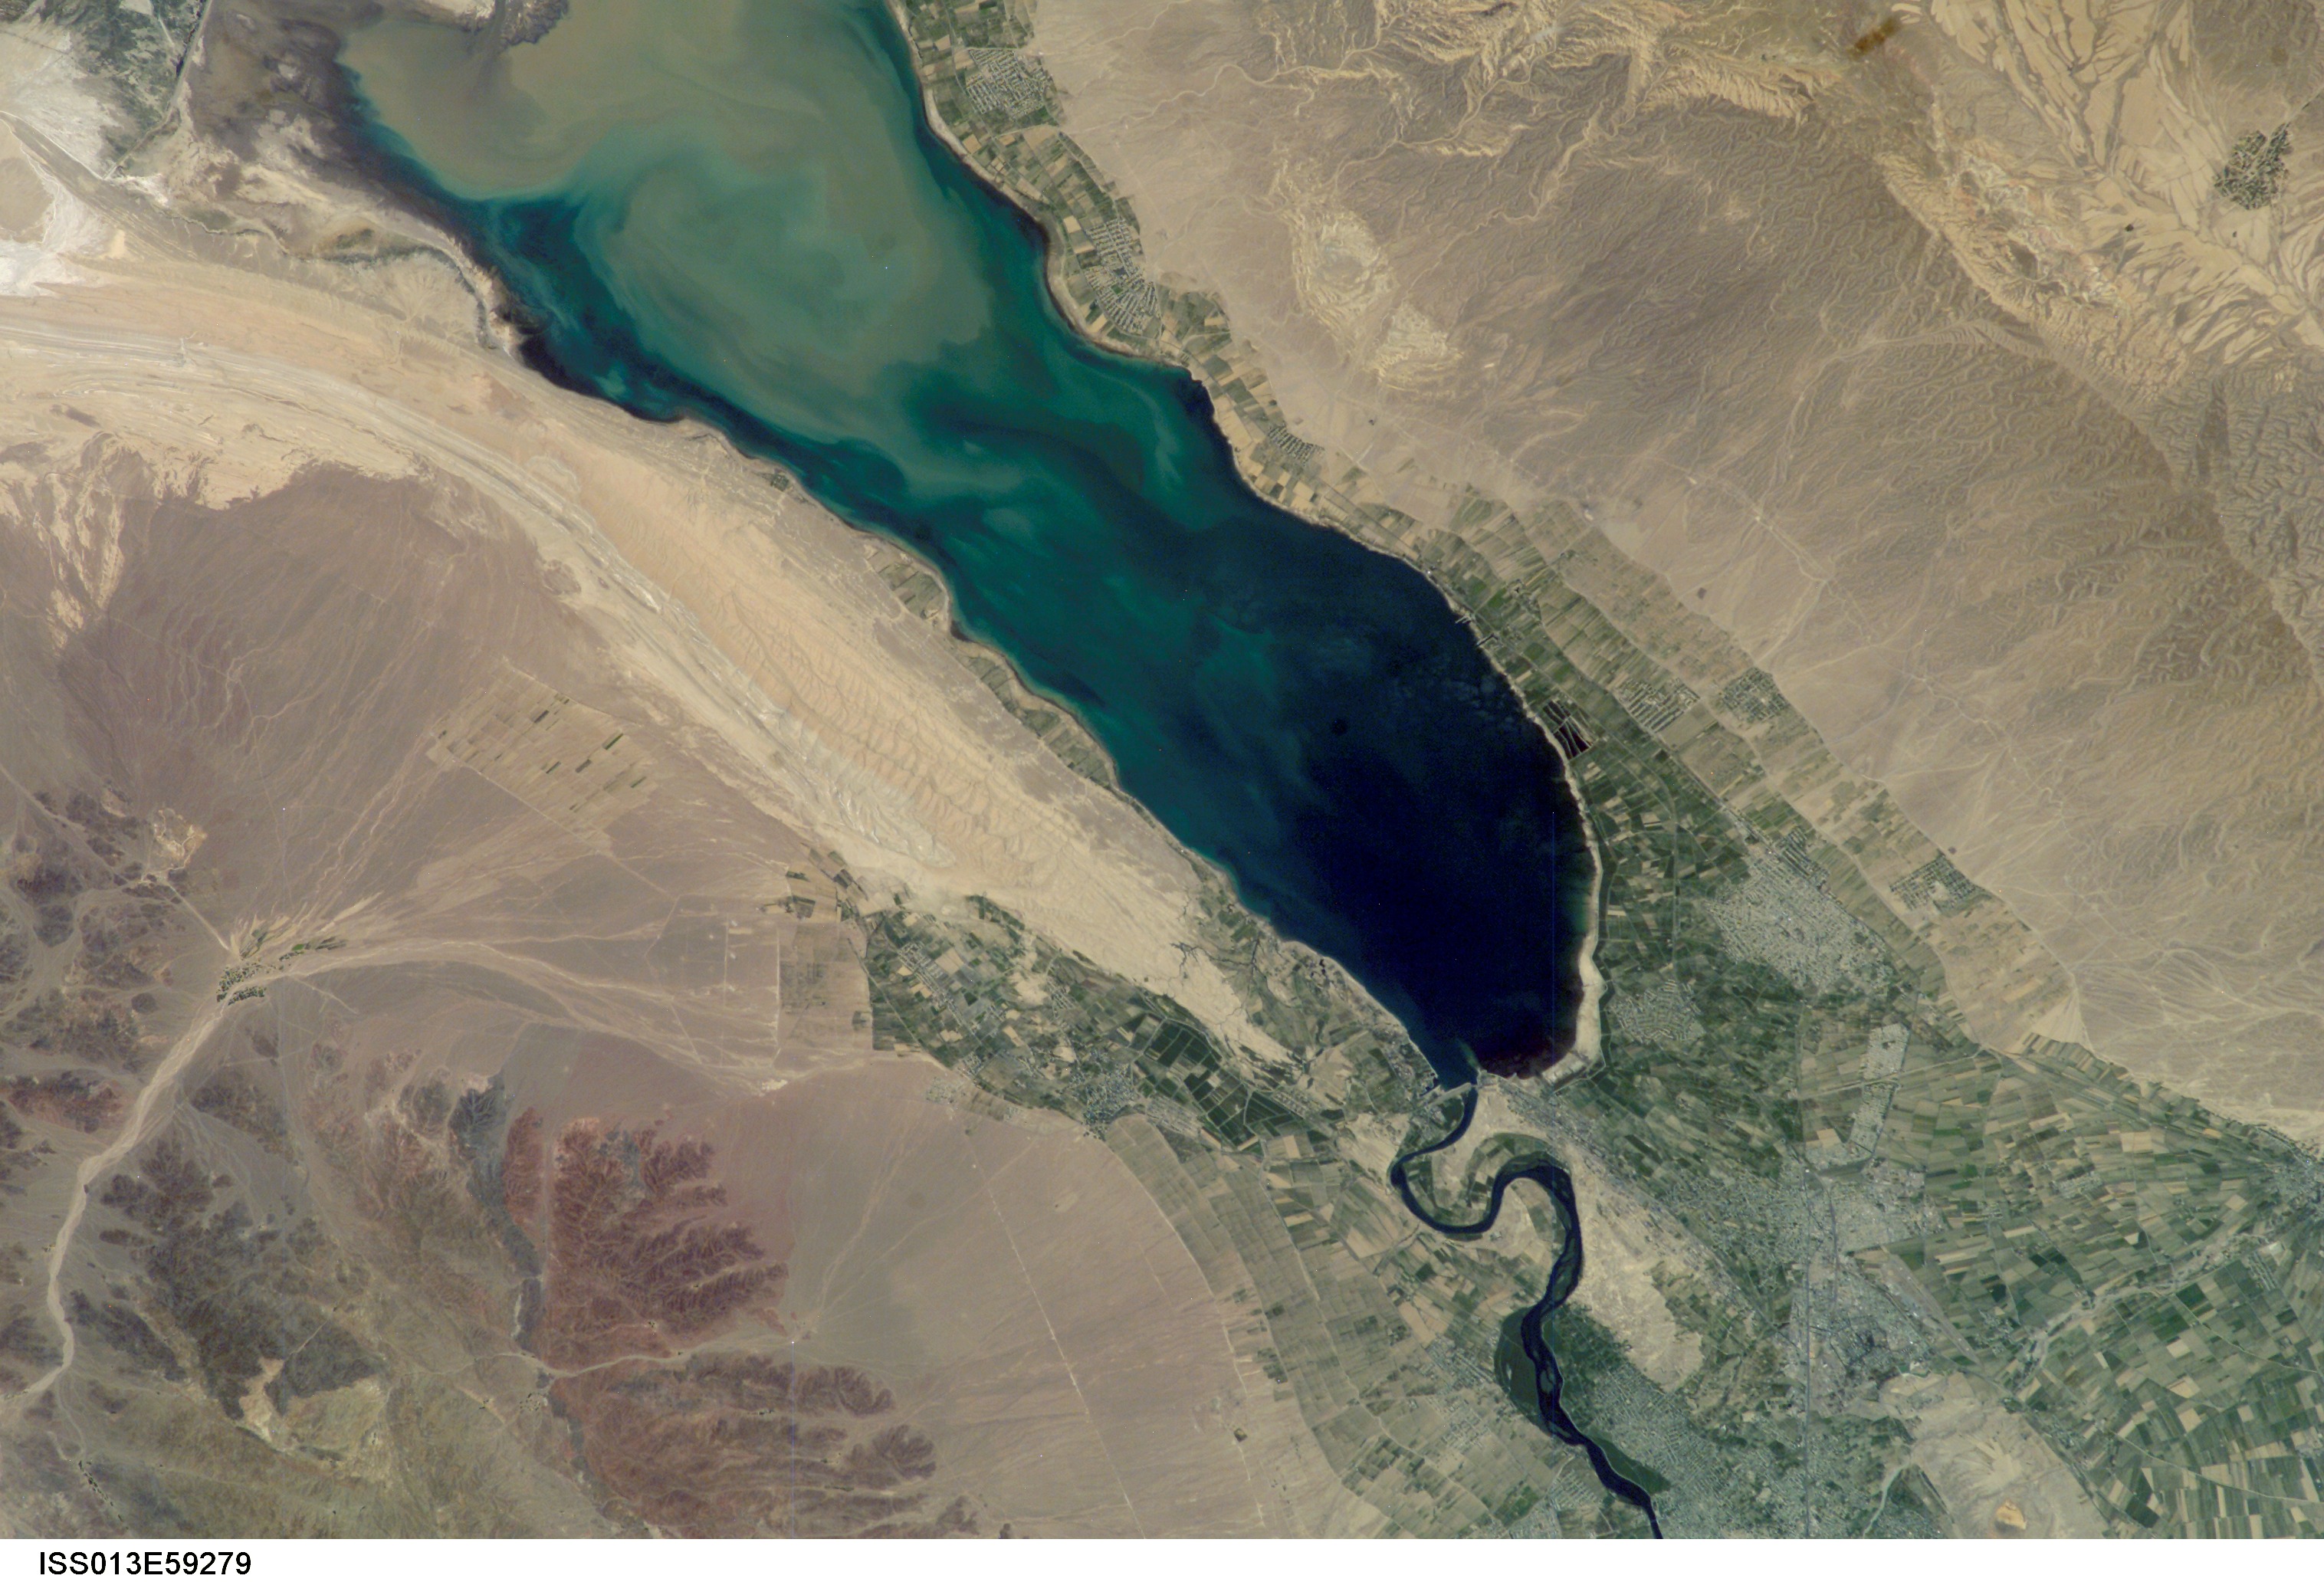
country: TAJIKISTAN
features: QAYROQQUM RES., AGR., SED.
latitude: 40.5
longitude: 70.0
